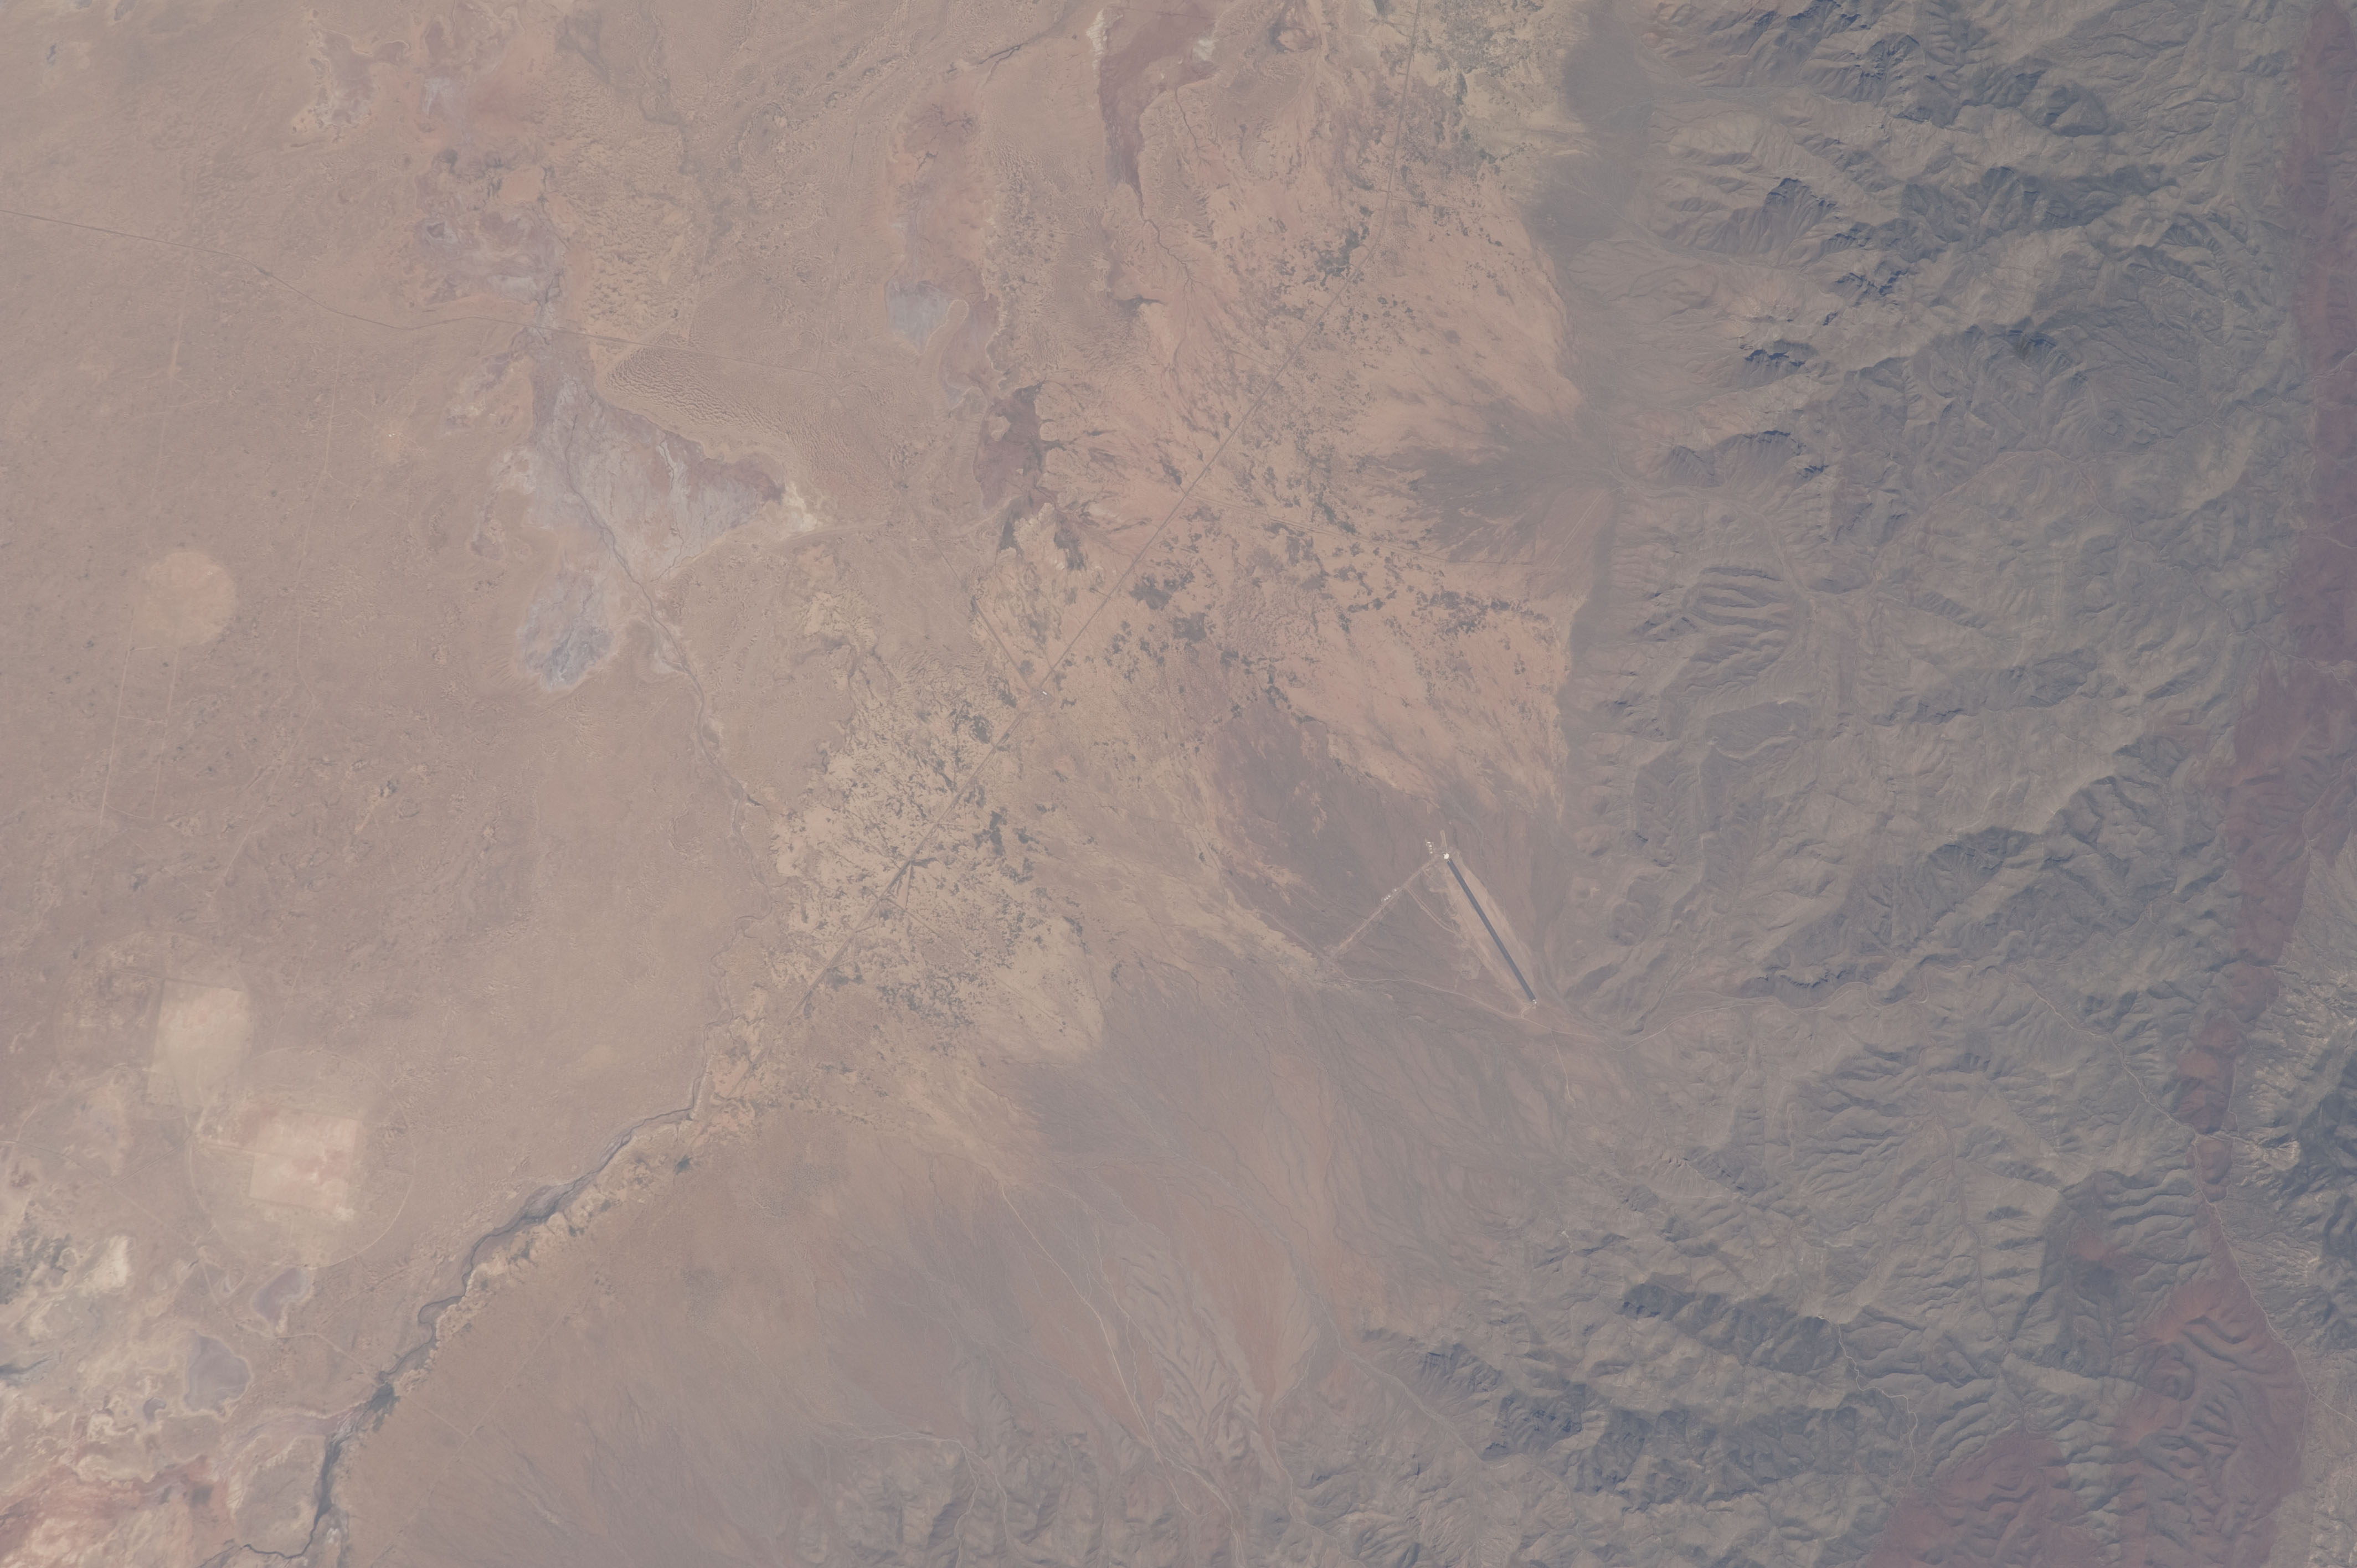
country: USA-NEW MEXICO
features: WHITE SANDS MISSILE RANGE, SAN ANDRES MTS.
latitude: 33.1
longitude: -106.6
